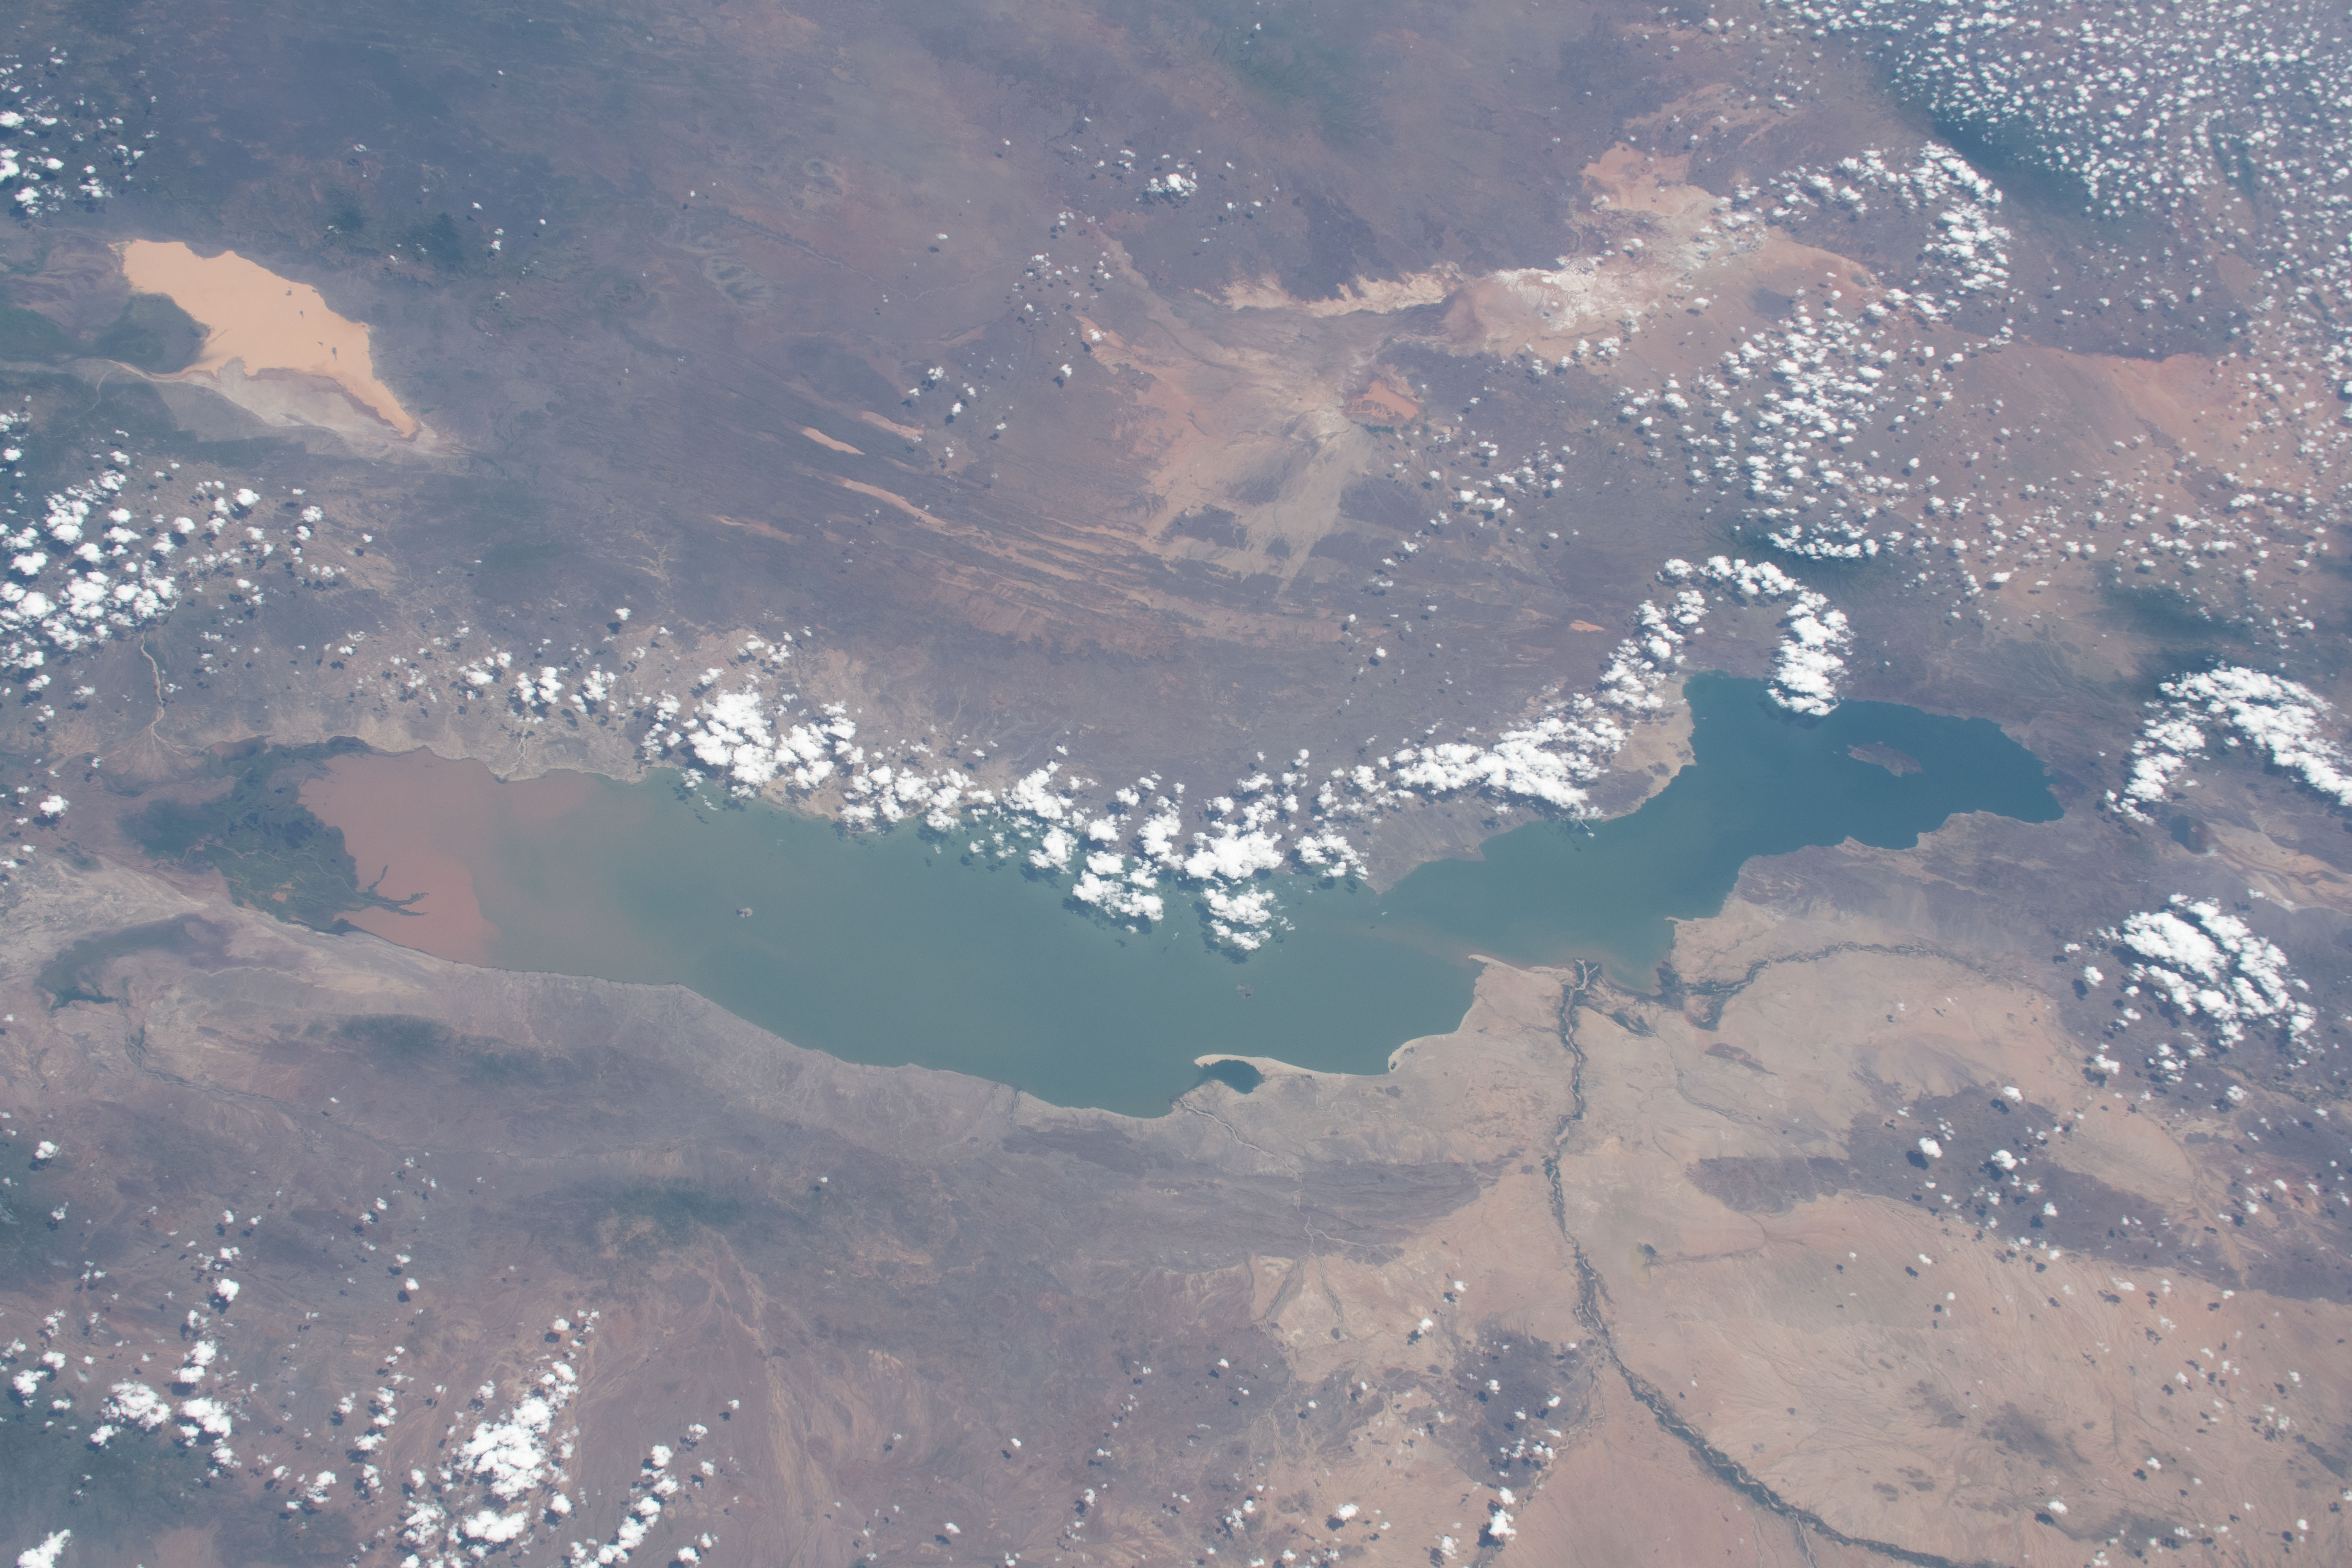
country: KENYA
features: LAKE TURKANA, MOUNT MOROTO, CH'EW BAHIR, SIBILOI NATIONAL PARK, TURKWEL RIVER
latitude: 3.5
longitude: 35.5
